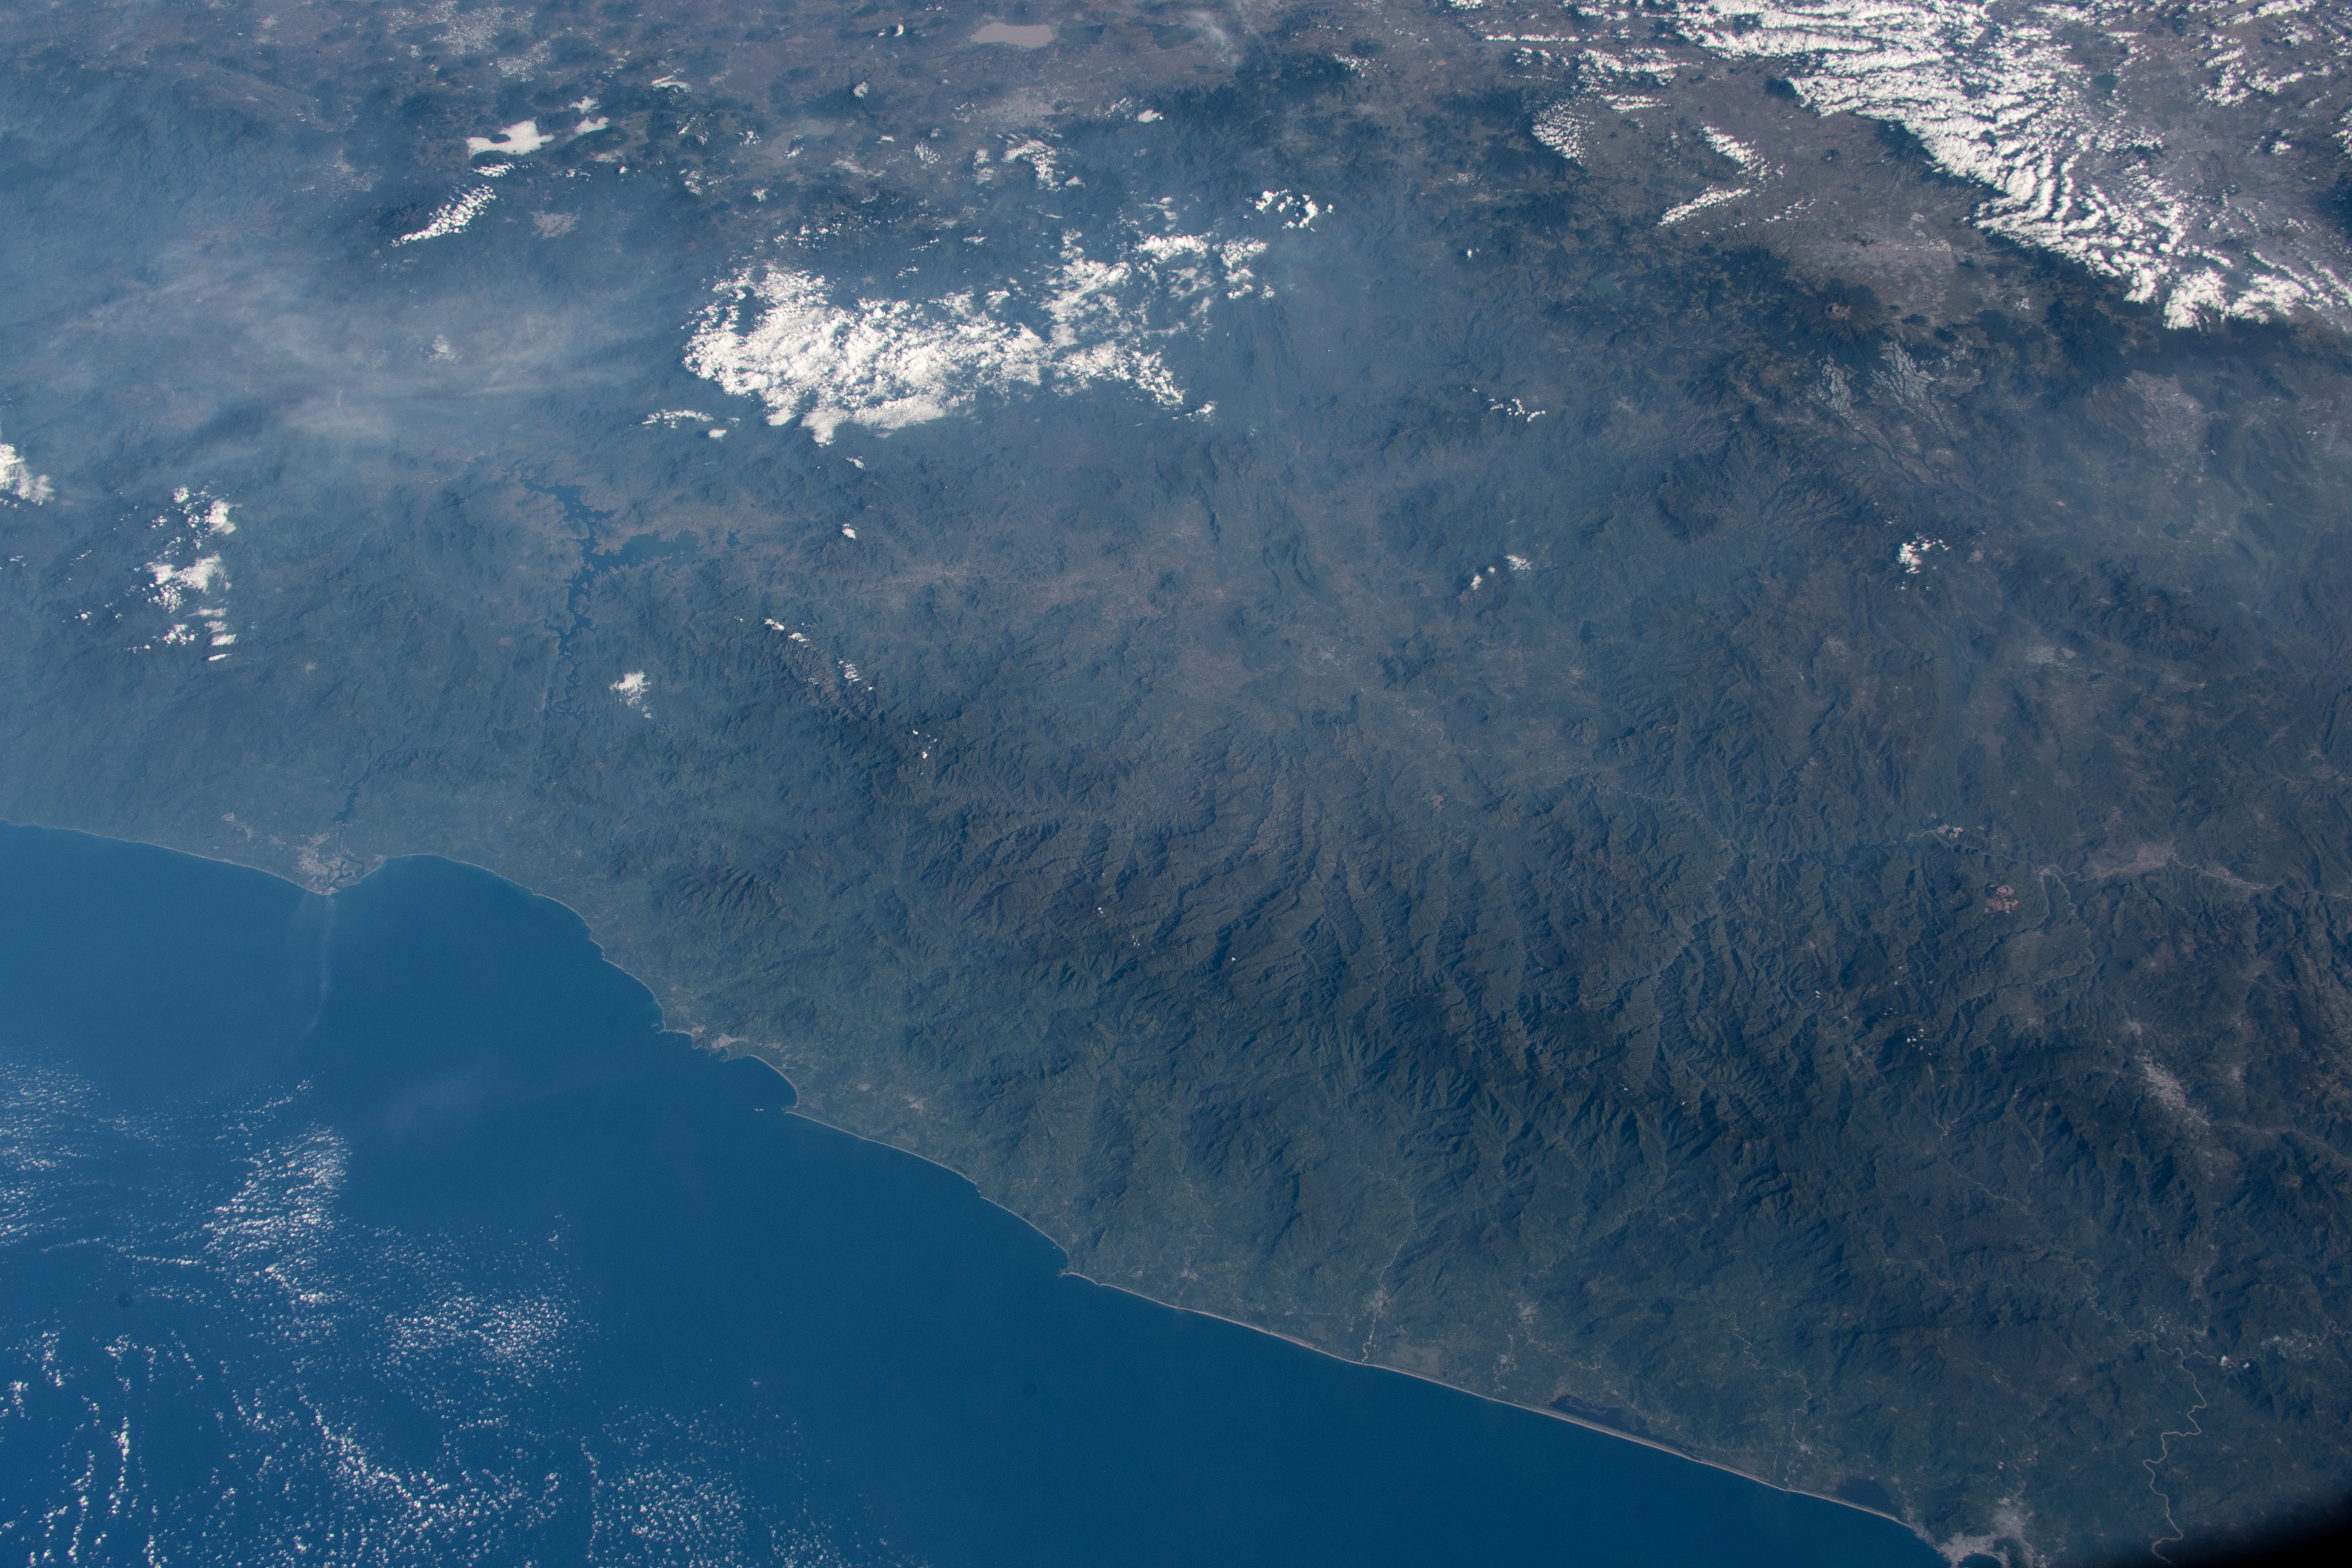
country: MEXICO
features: SIERRA MADRE DEL SUR MOUNTAINS, INFIERNILLO LAKE, MEXICO
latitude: 18.0
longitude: -100.5
